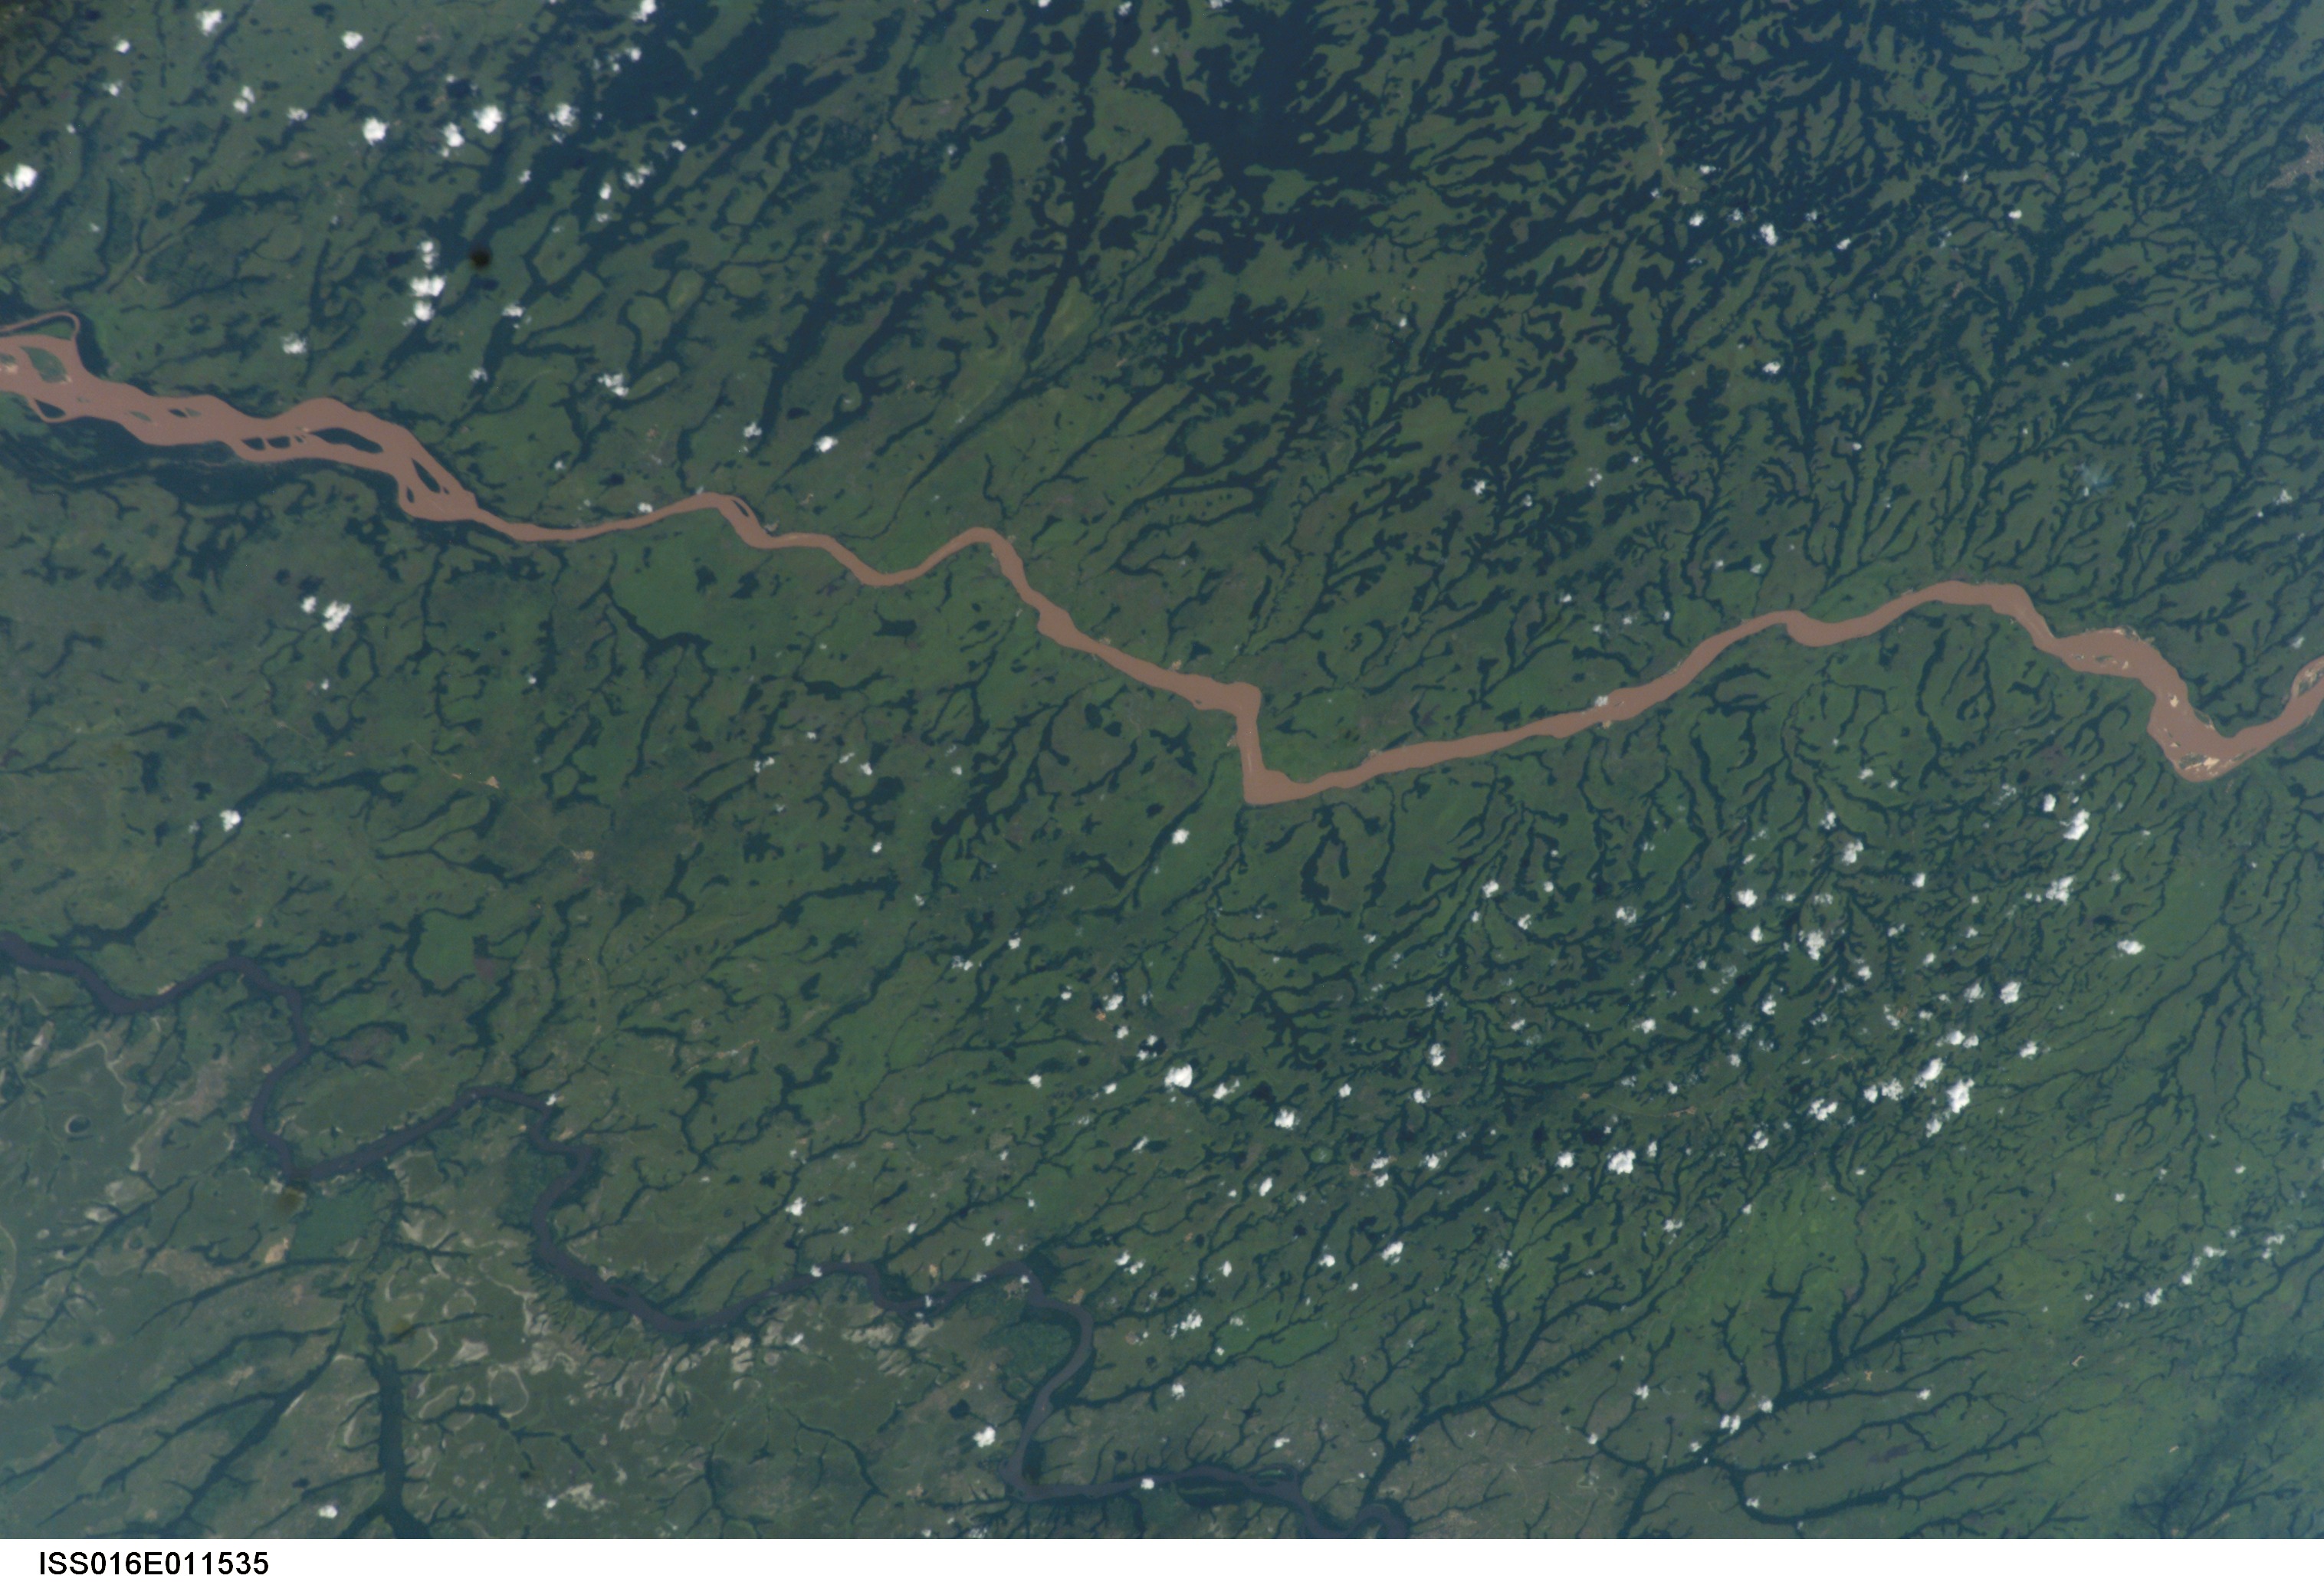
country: DEM. REP. OF CONGO
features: KASAI RIVER, KISAKENDA, FOREST
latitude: -3.5
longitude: 18.0
